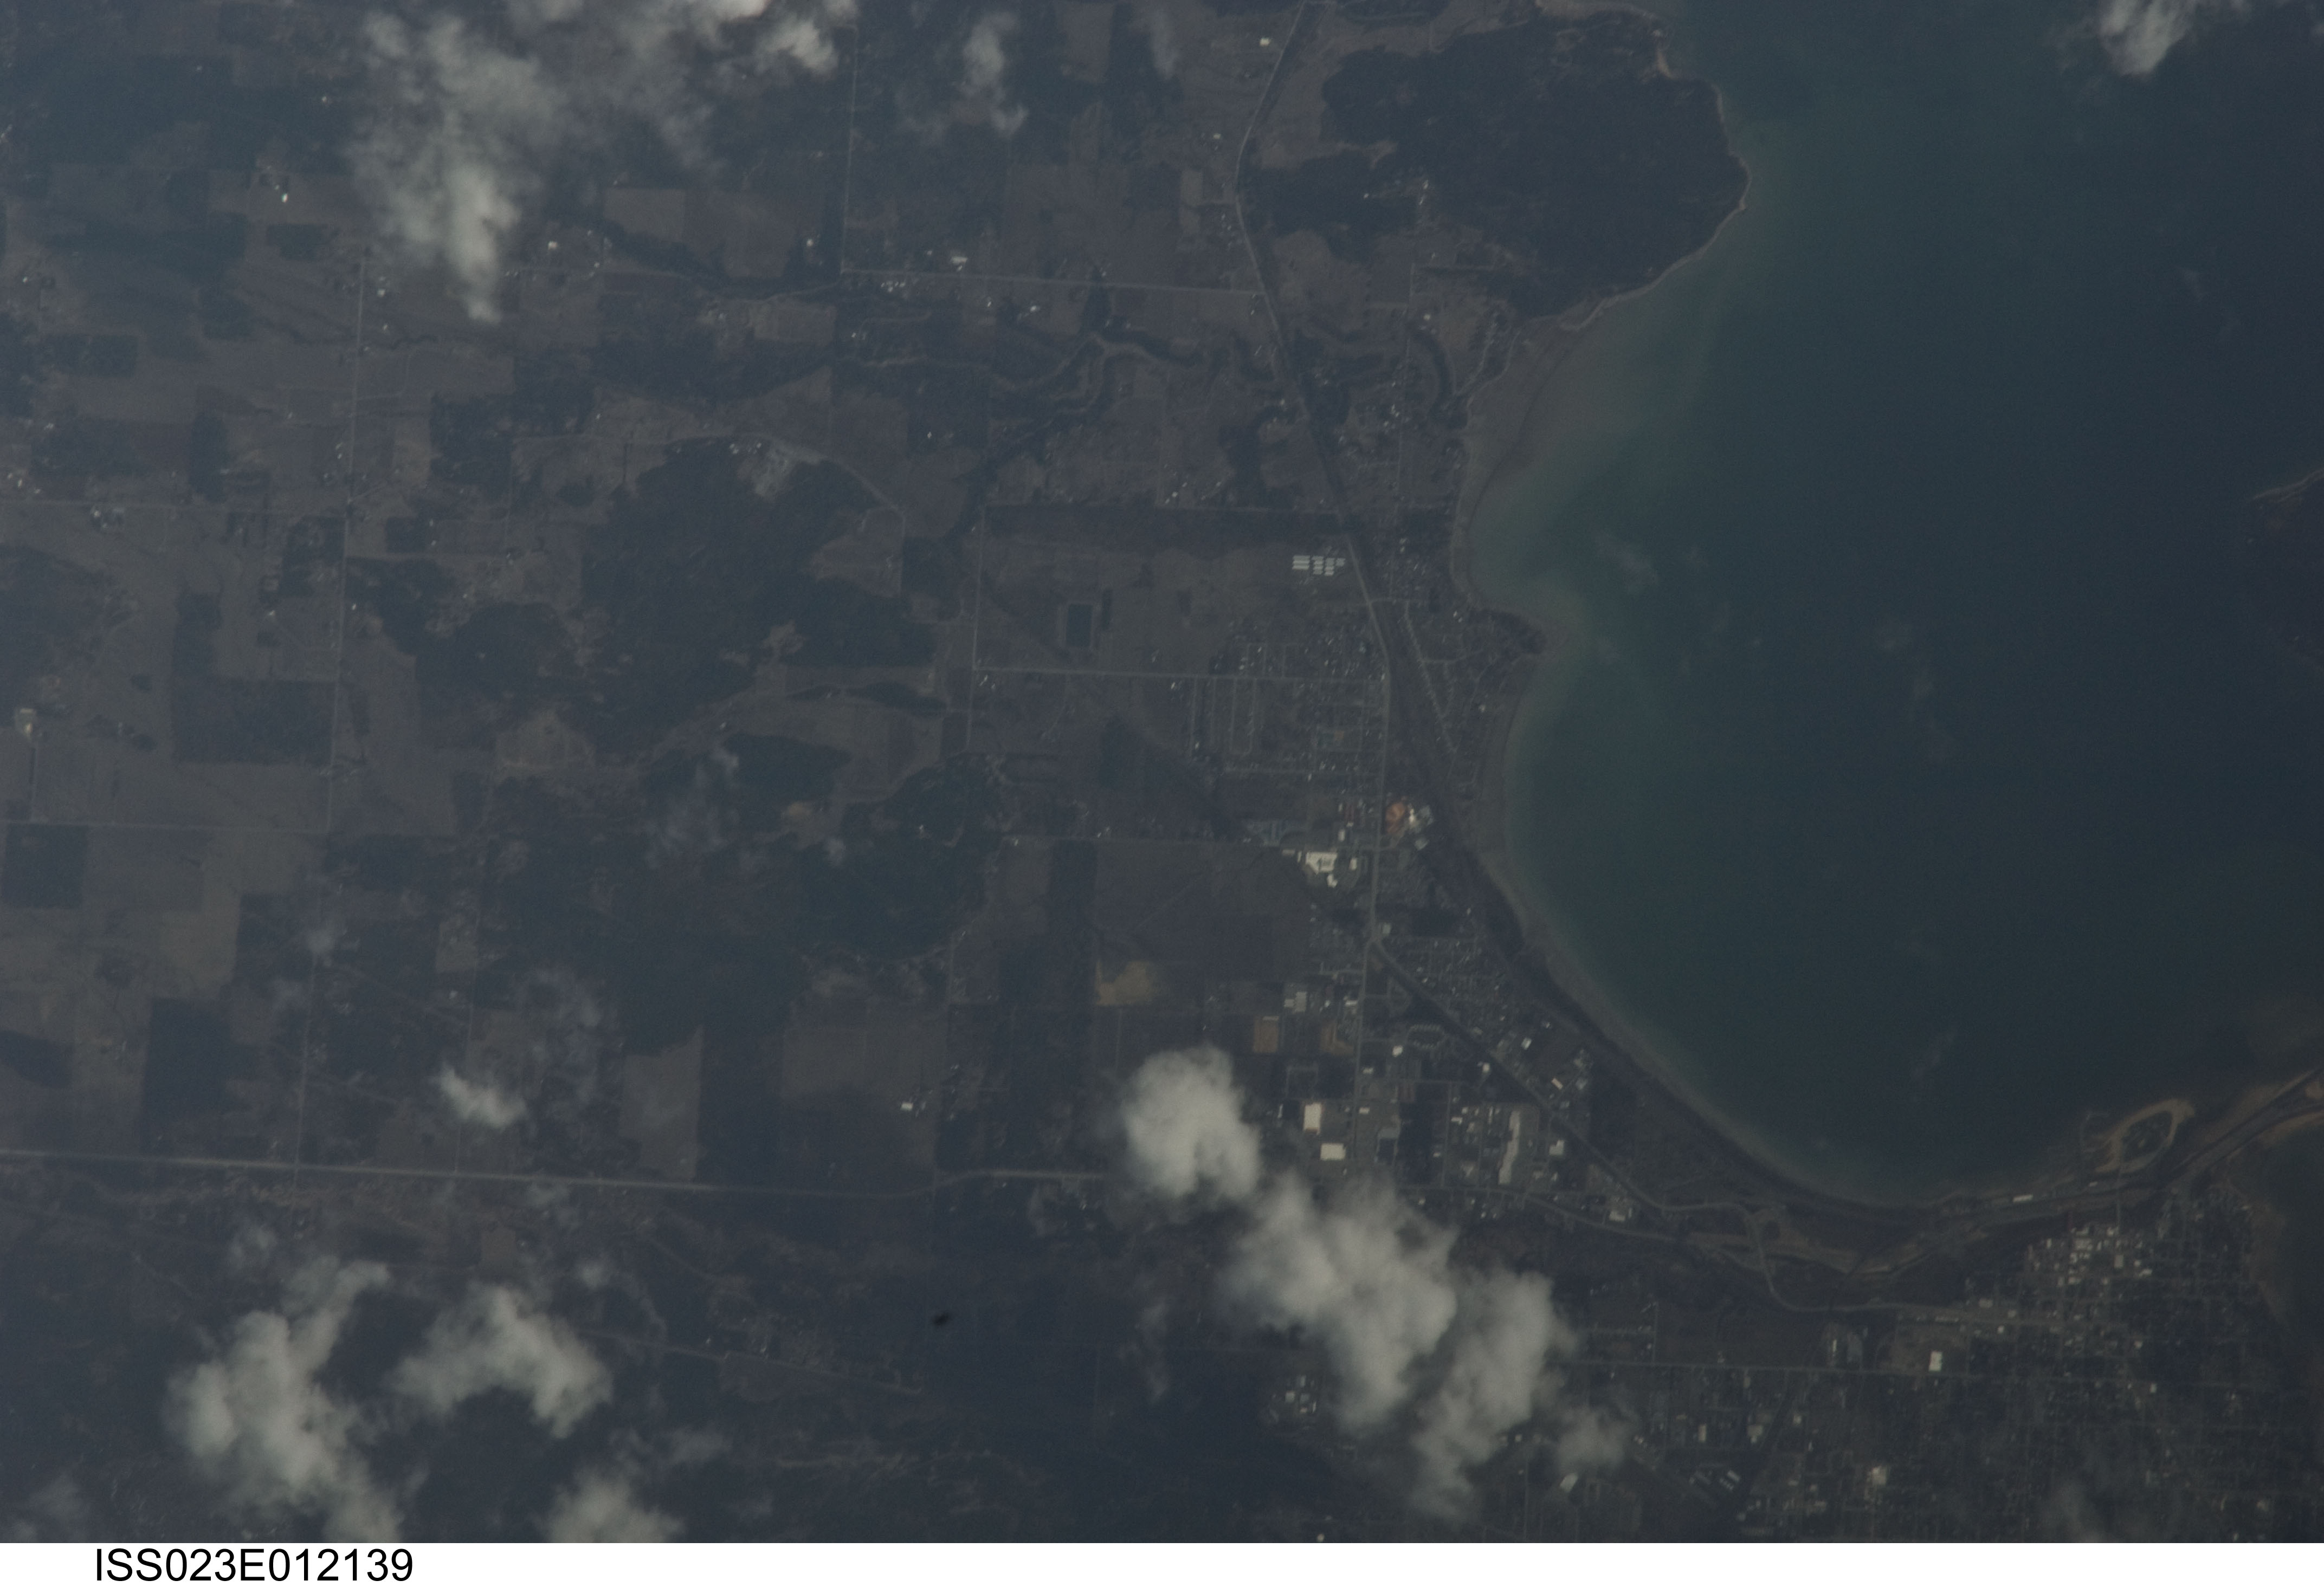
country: USA-IDAHO
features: SANDPOINT, L. PEND OREILLE, FOREST, AGR.
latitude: 48.3
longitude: -116.5
